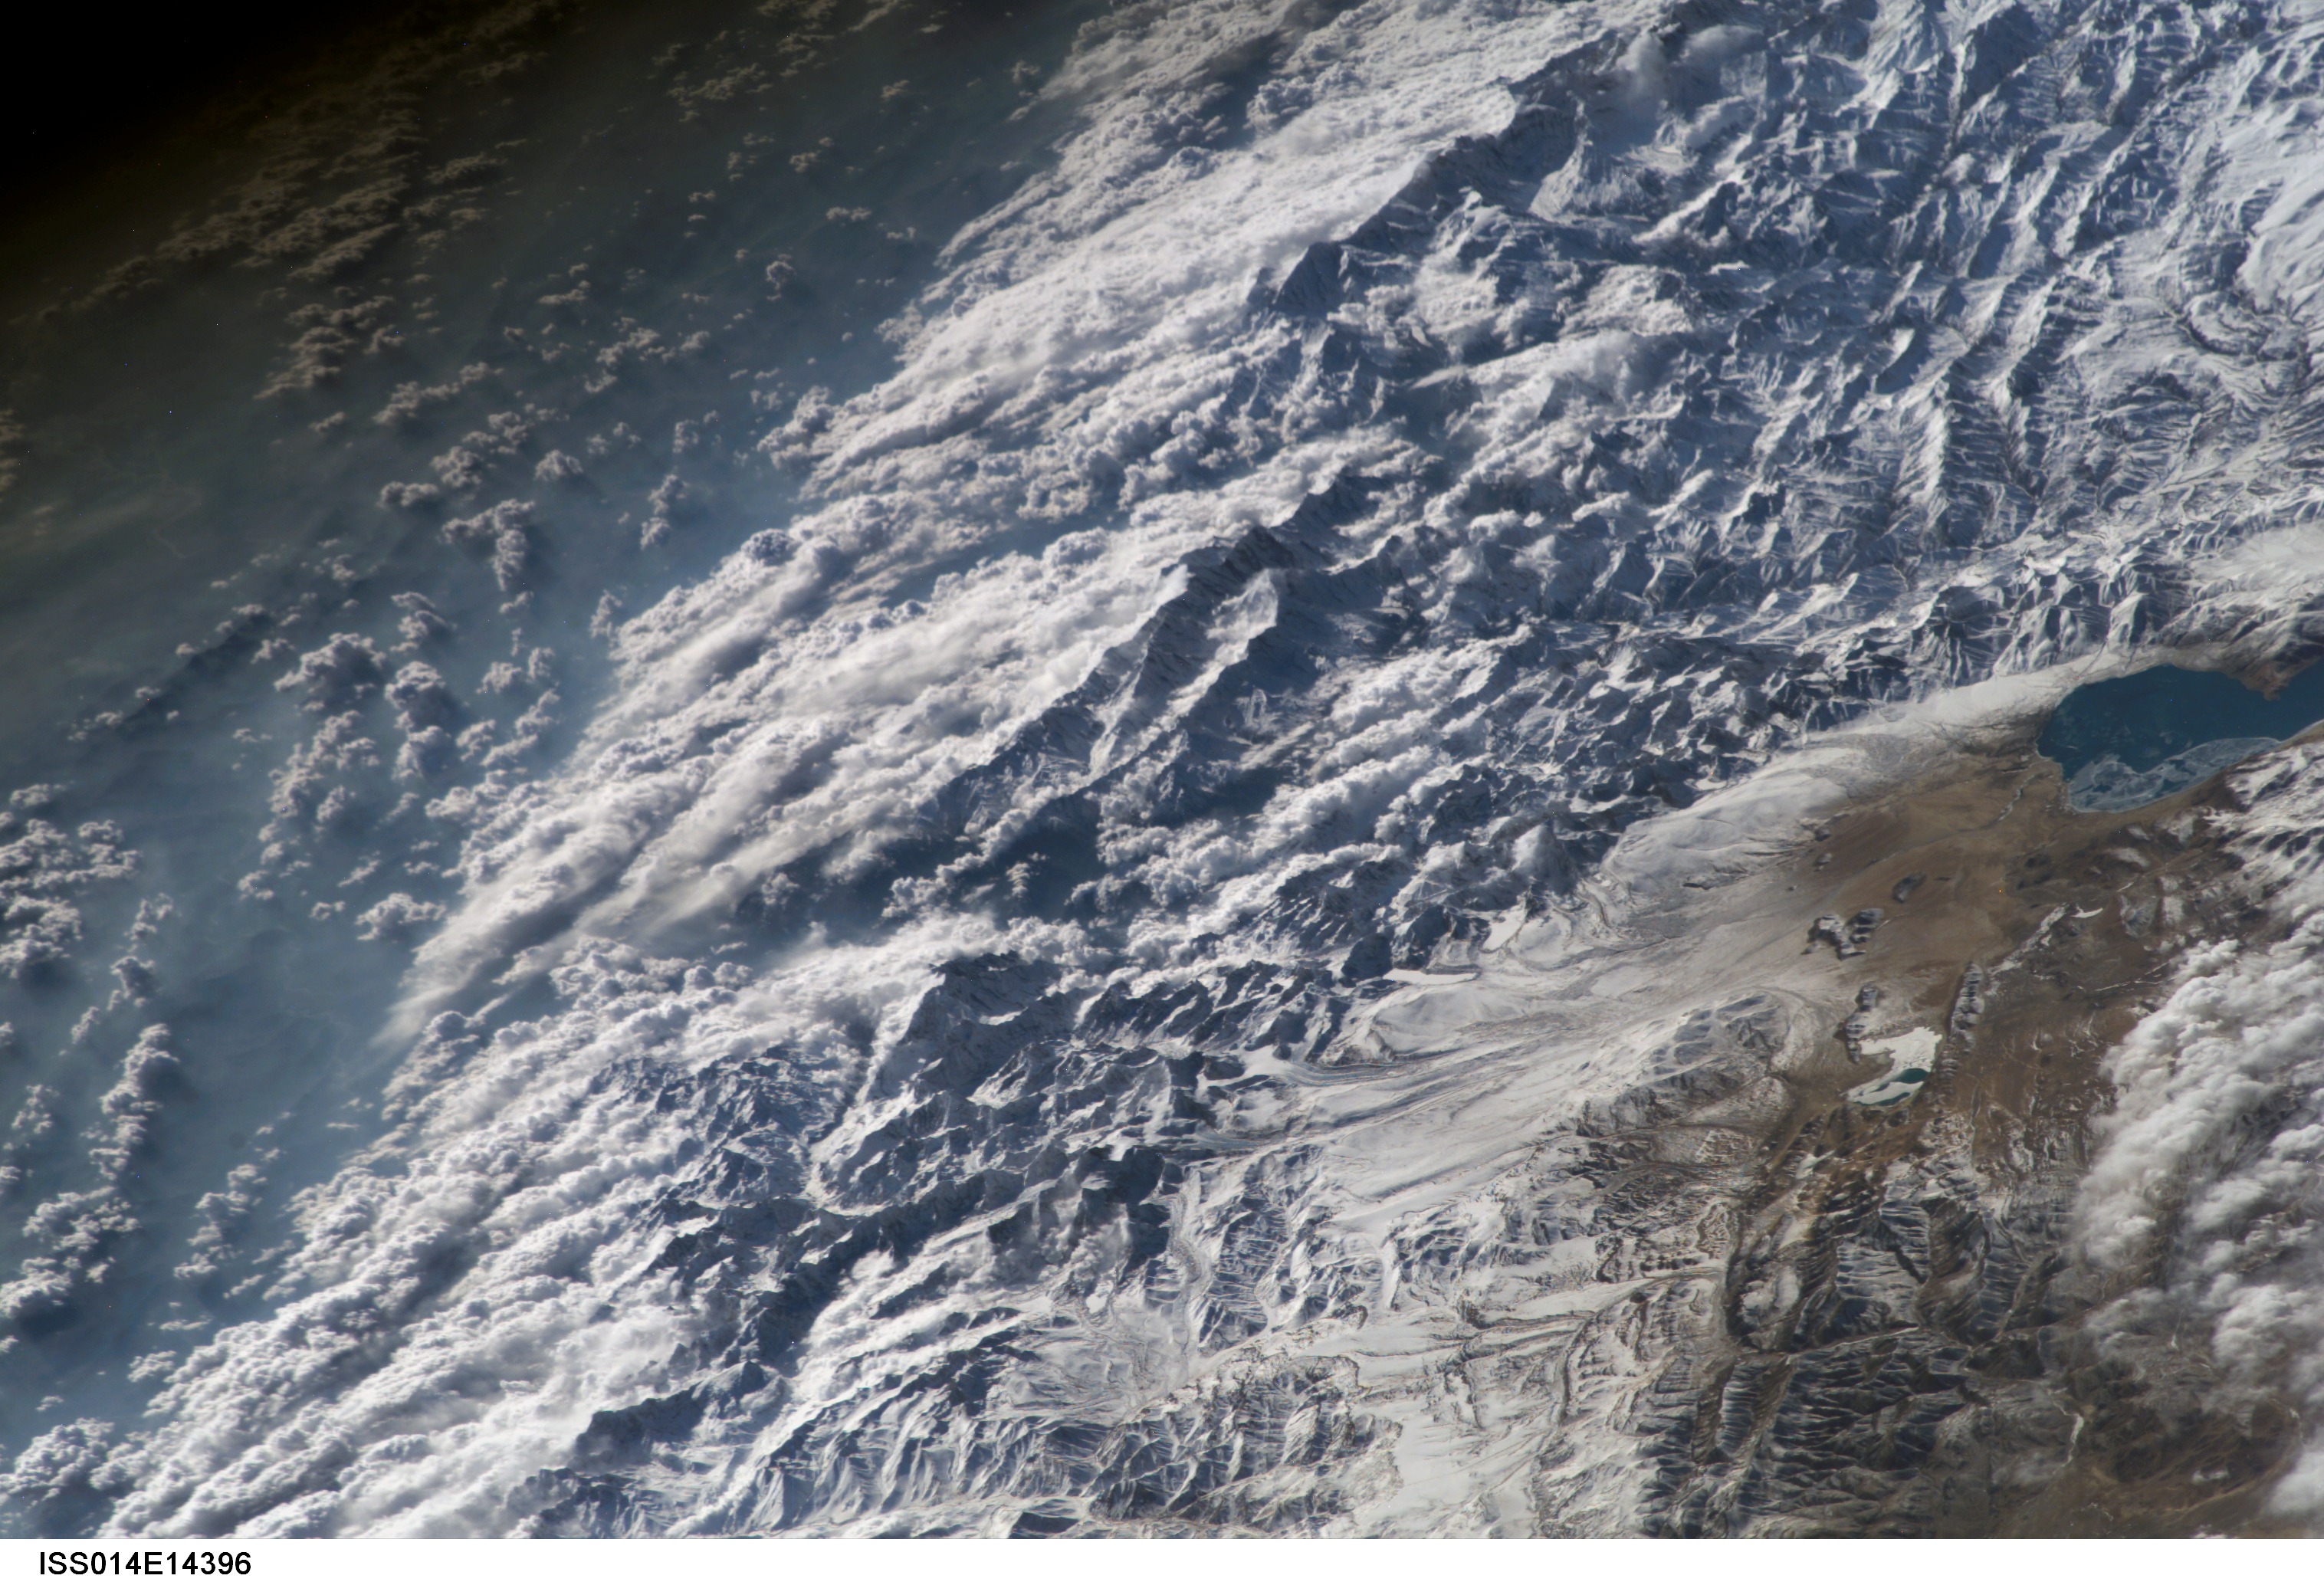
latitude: 28.5
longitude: 85.0
